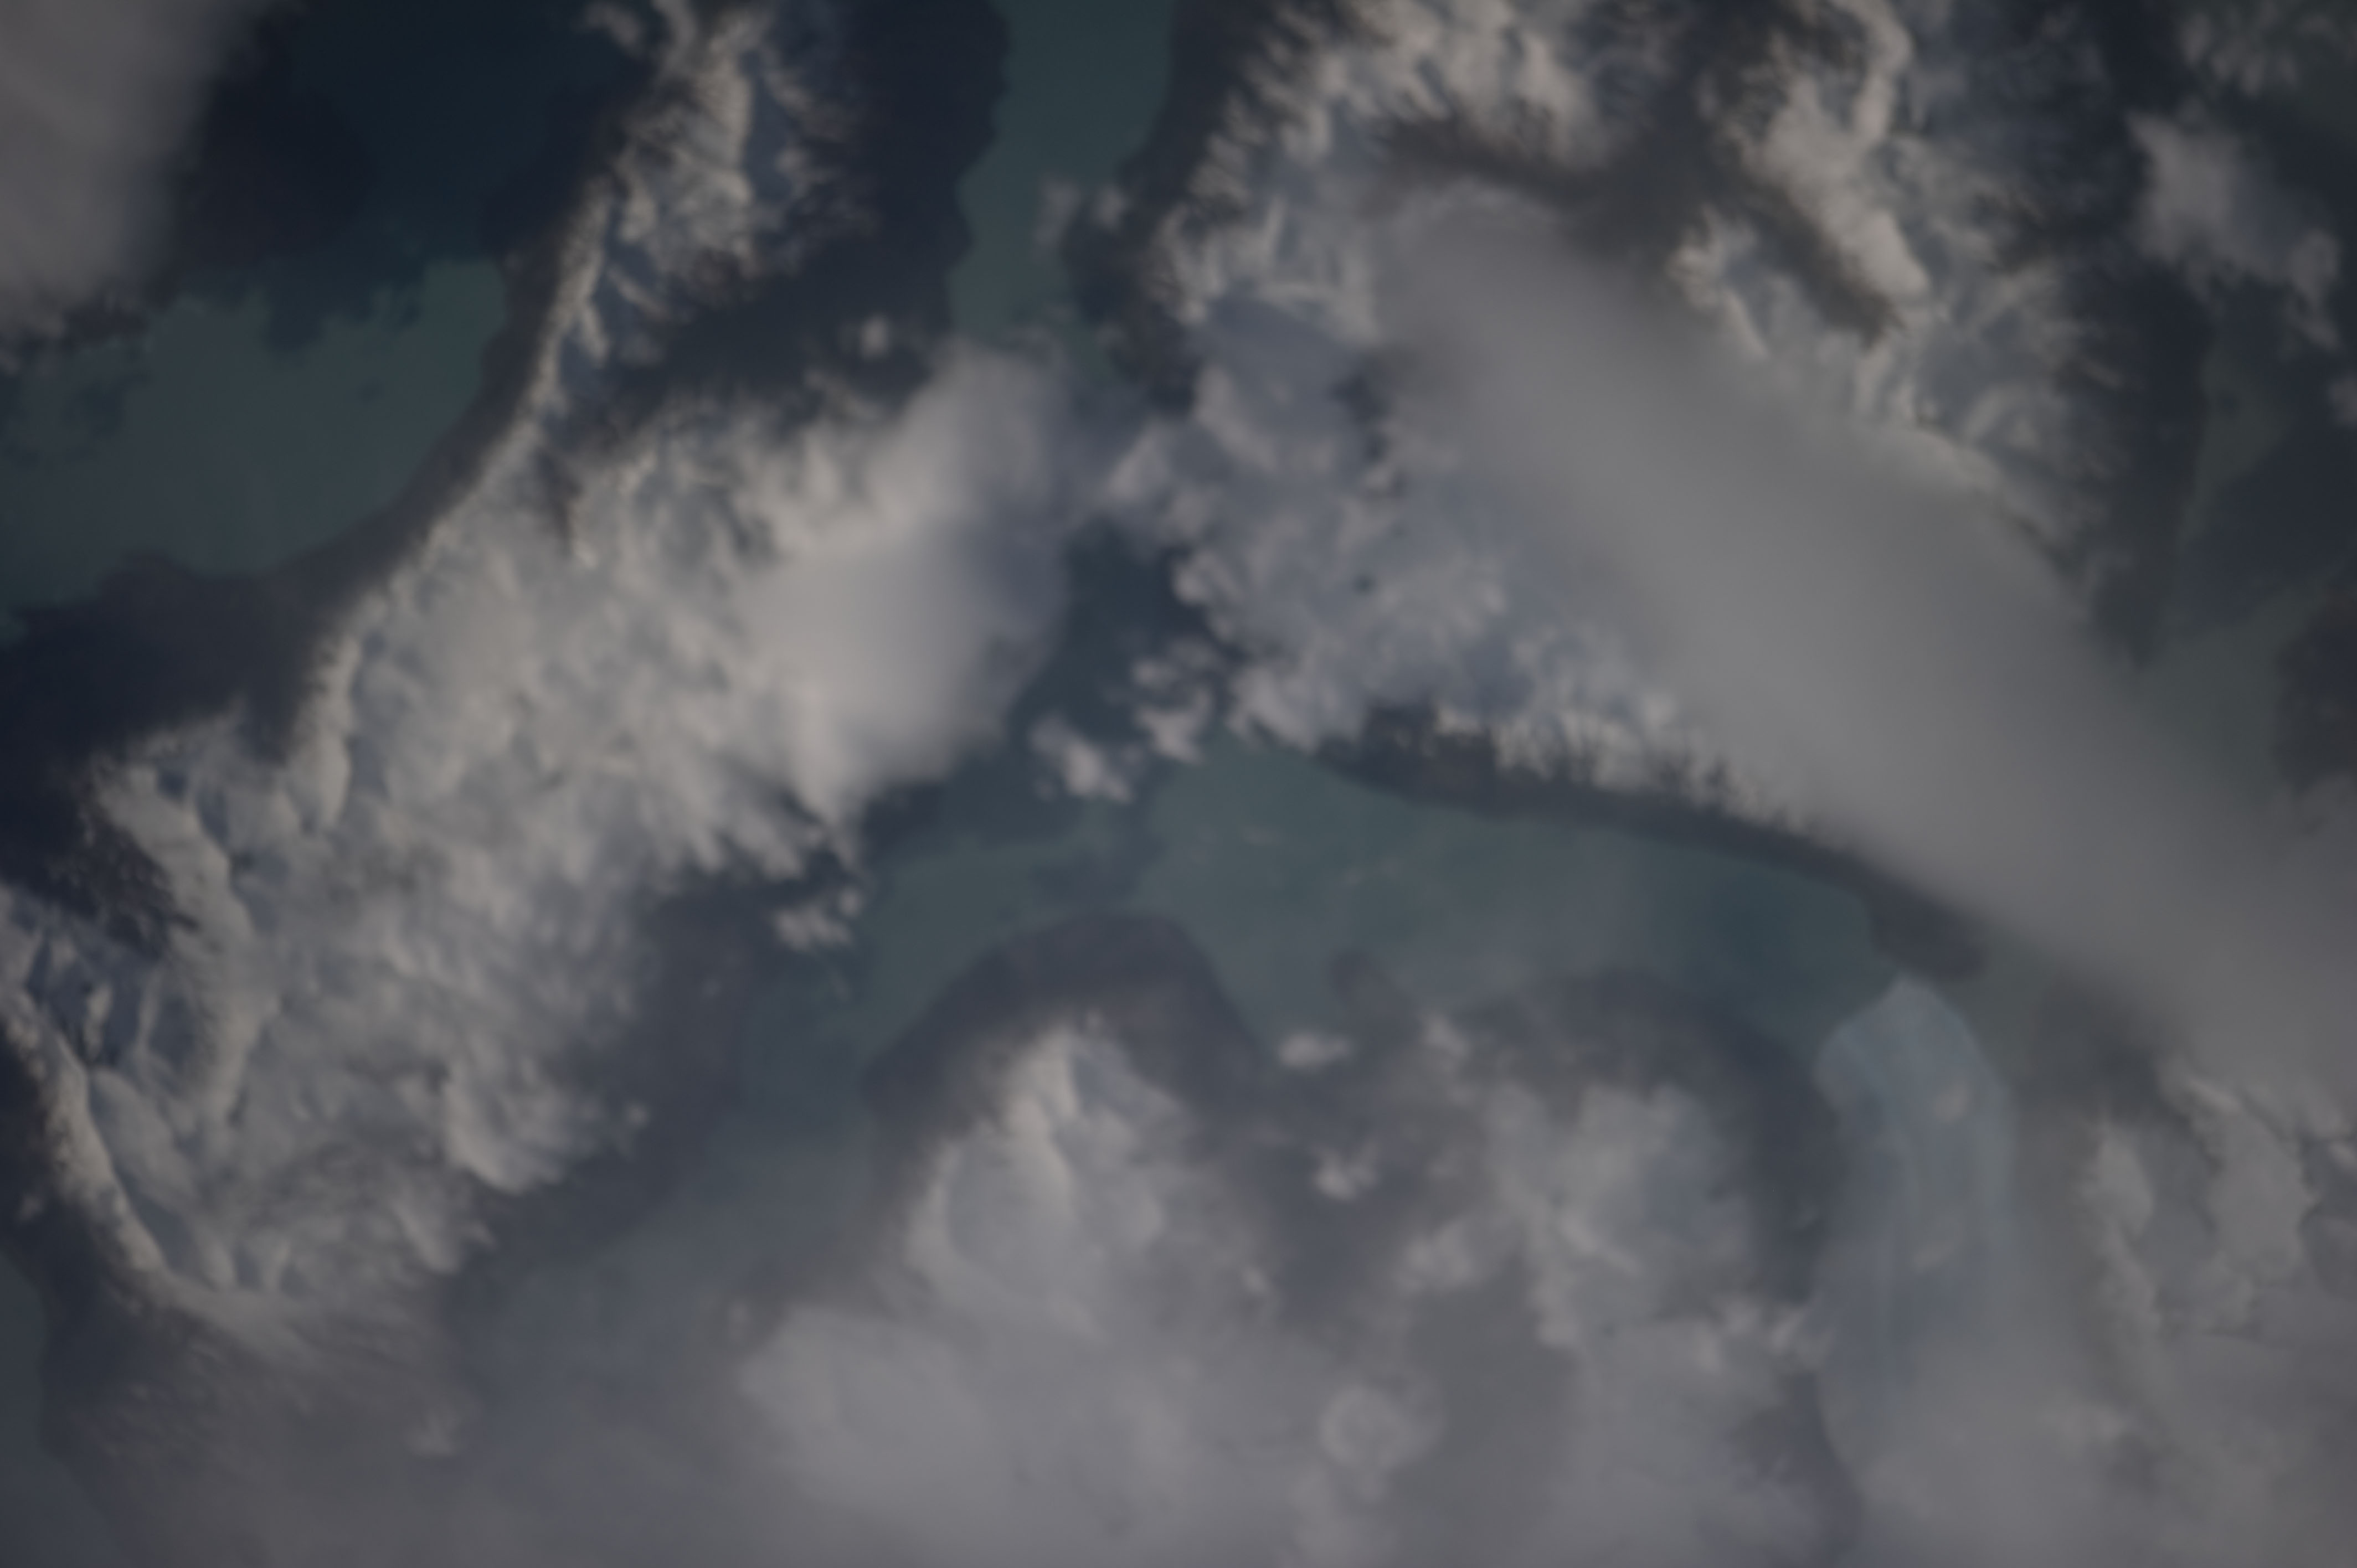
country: ARGENTINA
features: PERITO MORENO GL., L. ARGENTINO
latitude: -50.4
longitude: -73.1
